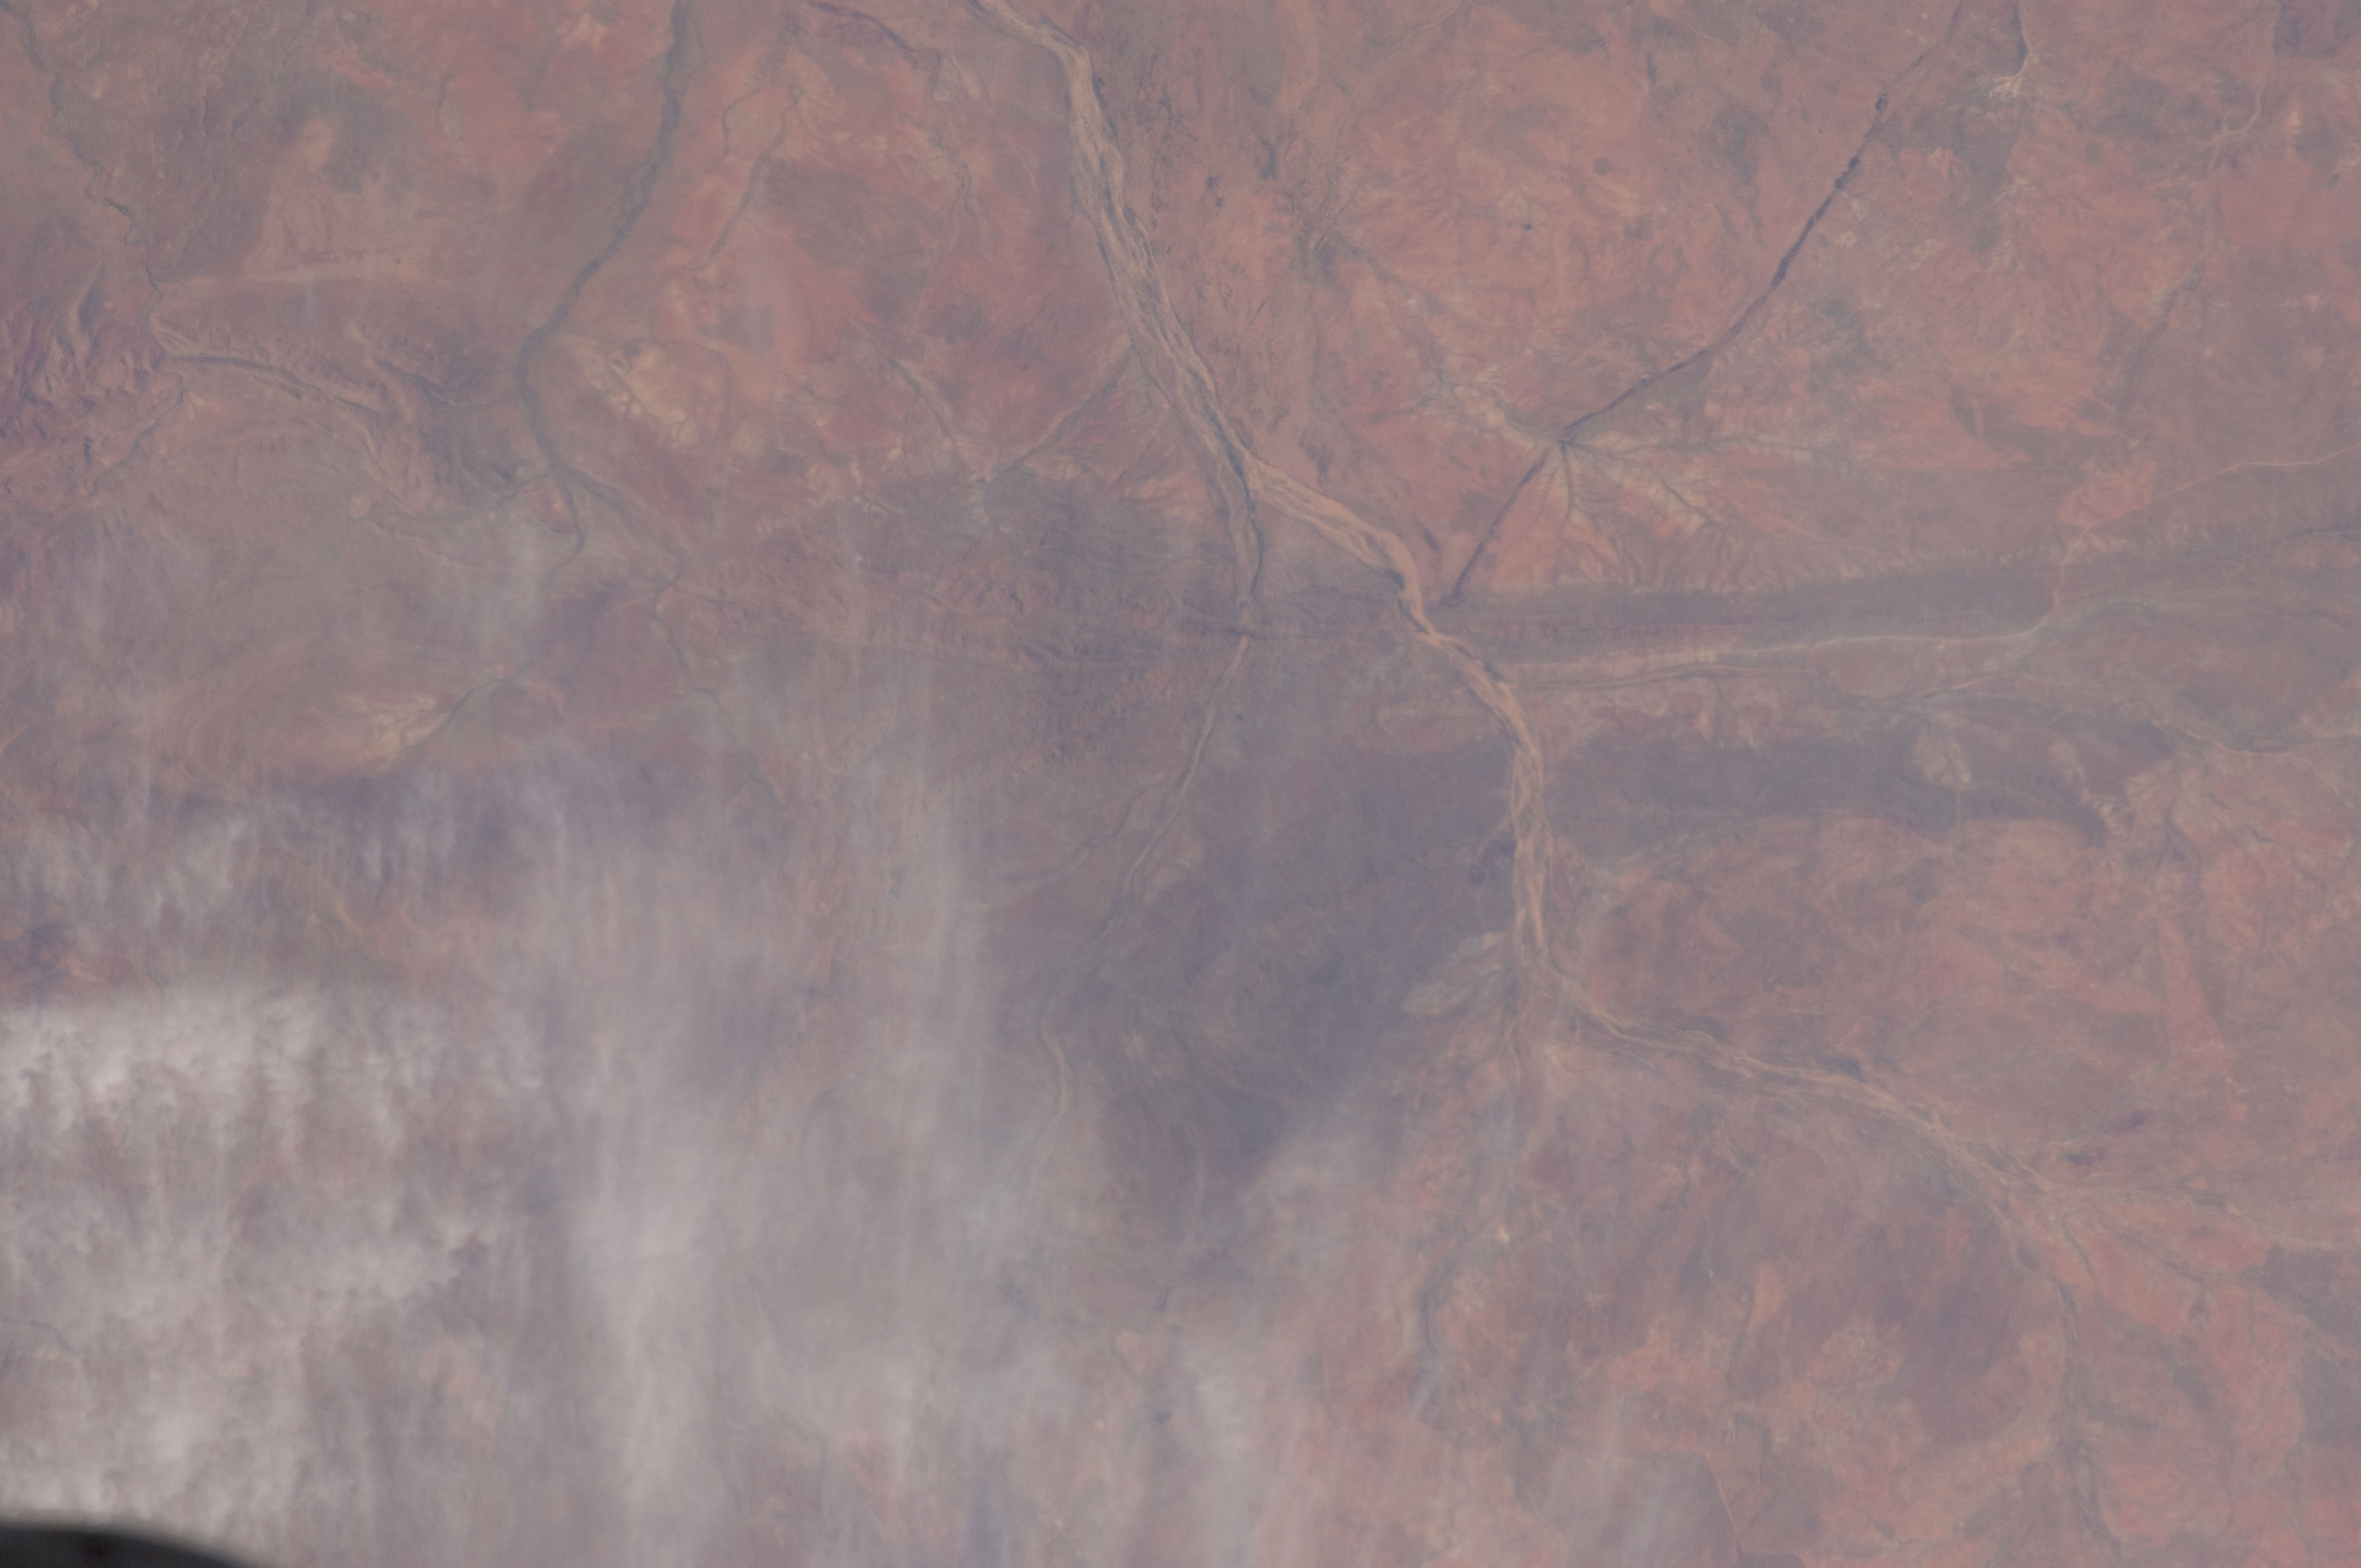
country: AUSTRALIA-WA
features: COONGAN RIVER
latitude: -21.0
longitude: 119.8
